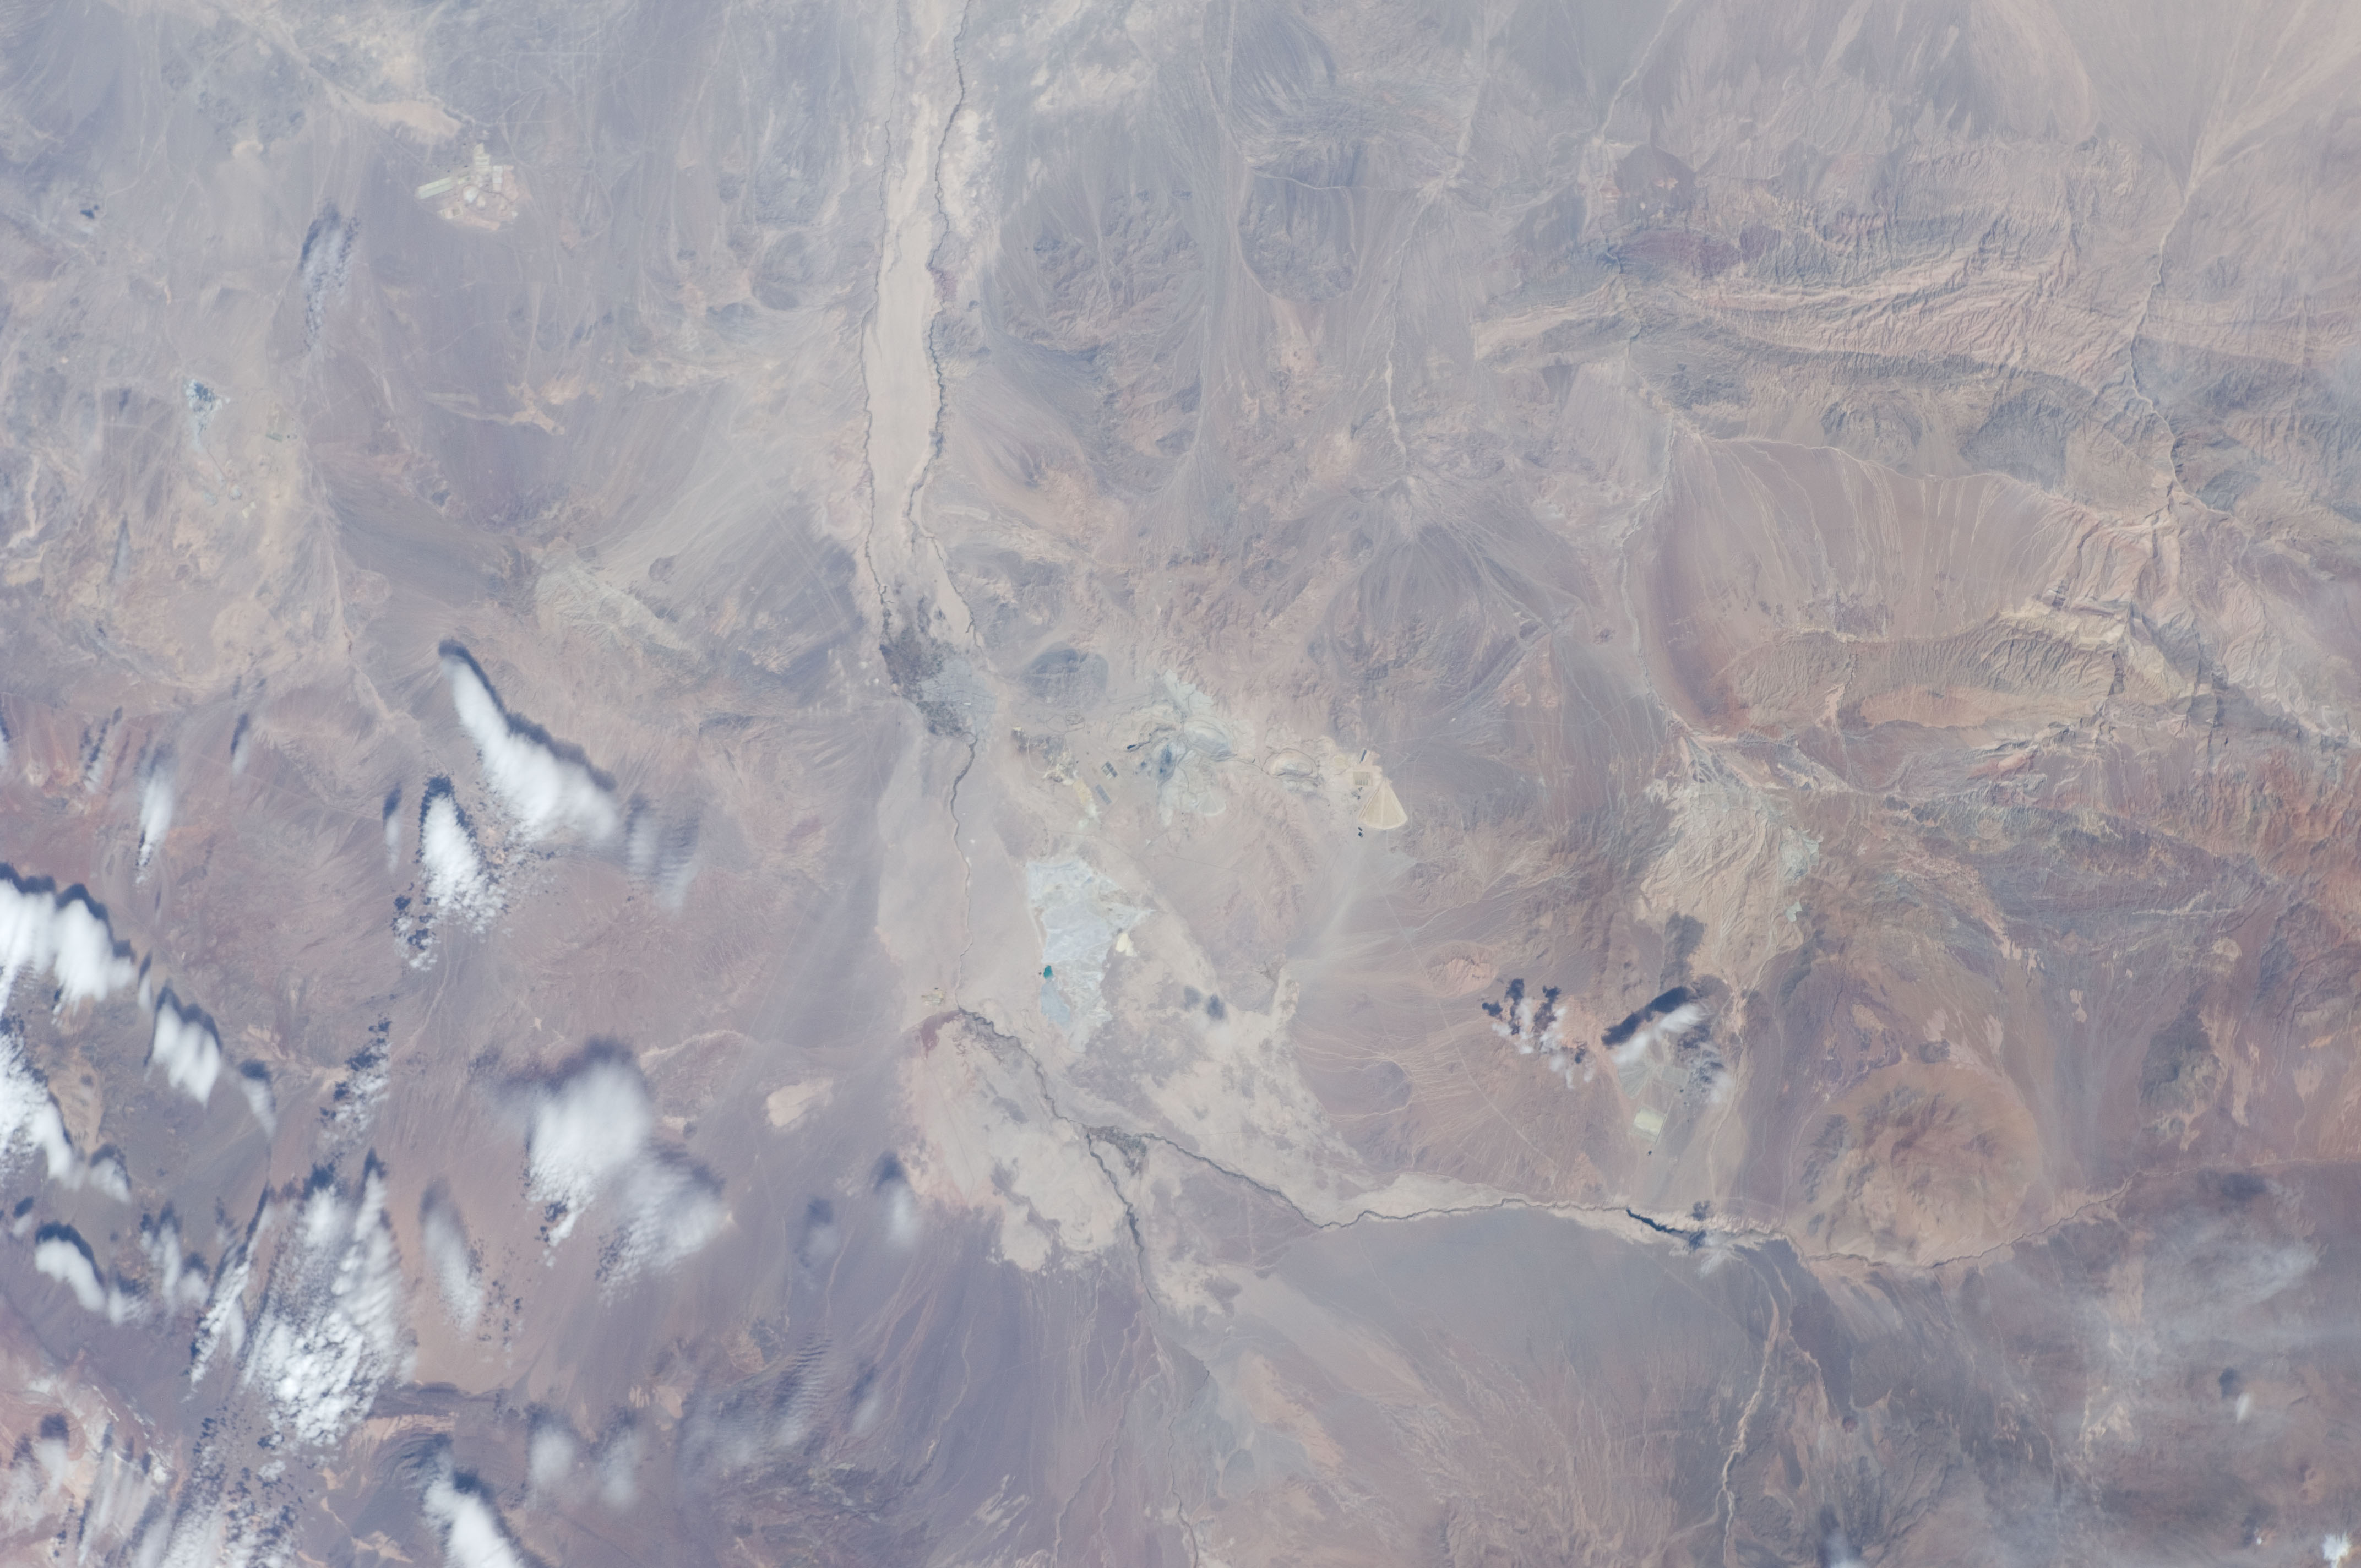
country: CHILE
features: RIO LOA, CHUQUICAMATA COPPER MINE
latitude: -22.5
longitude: -69.0
